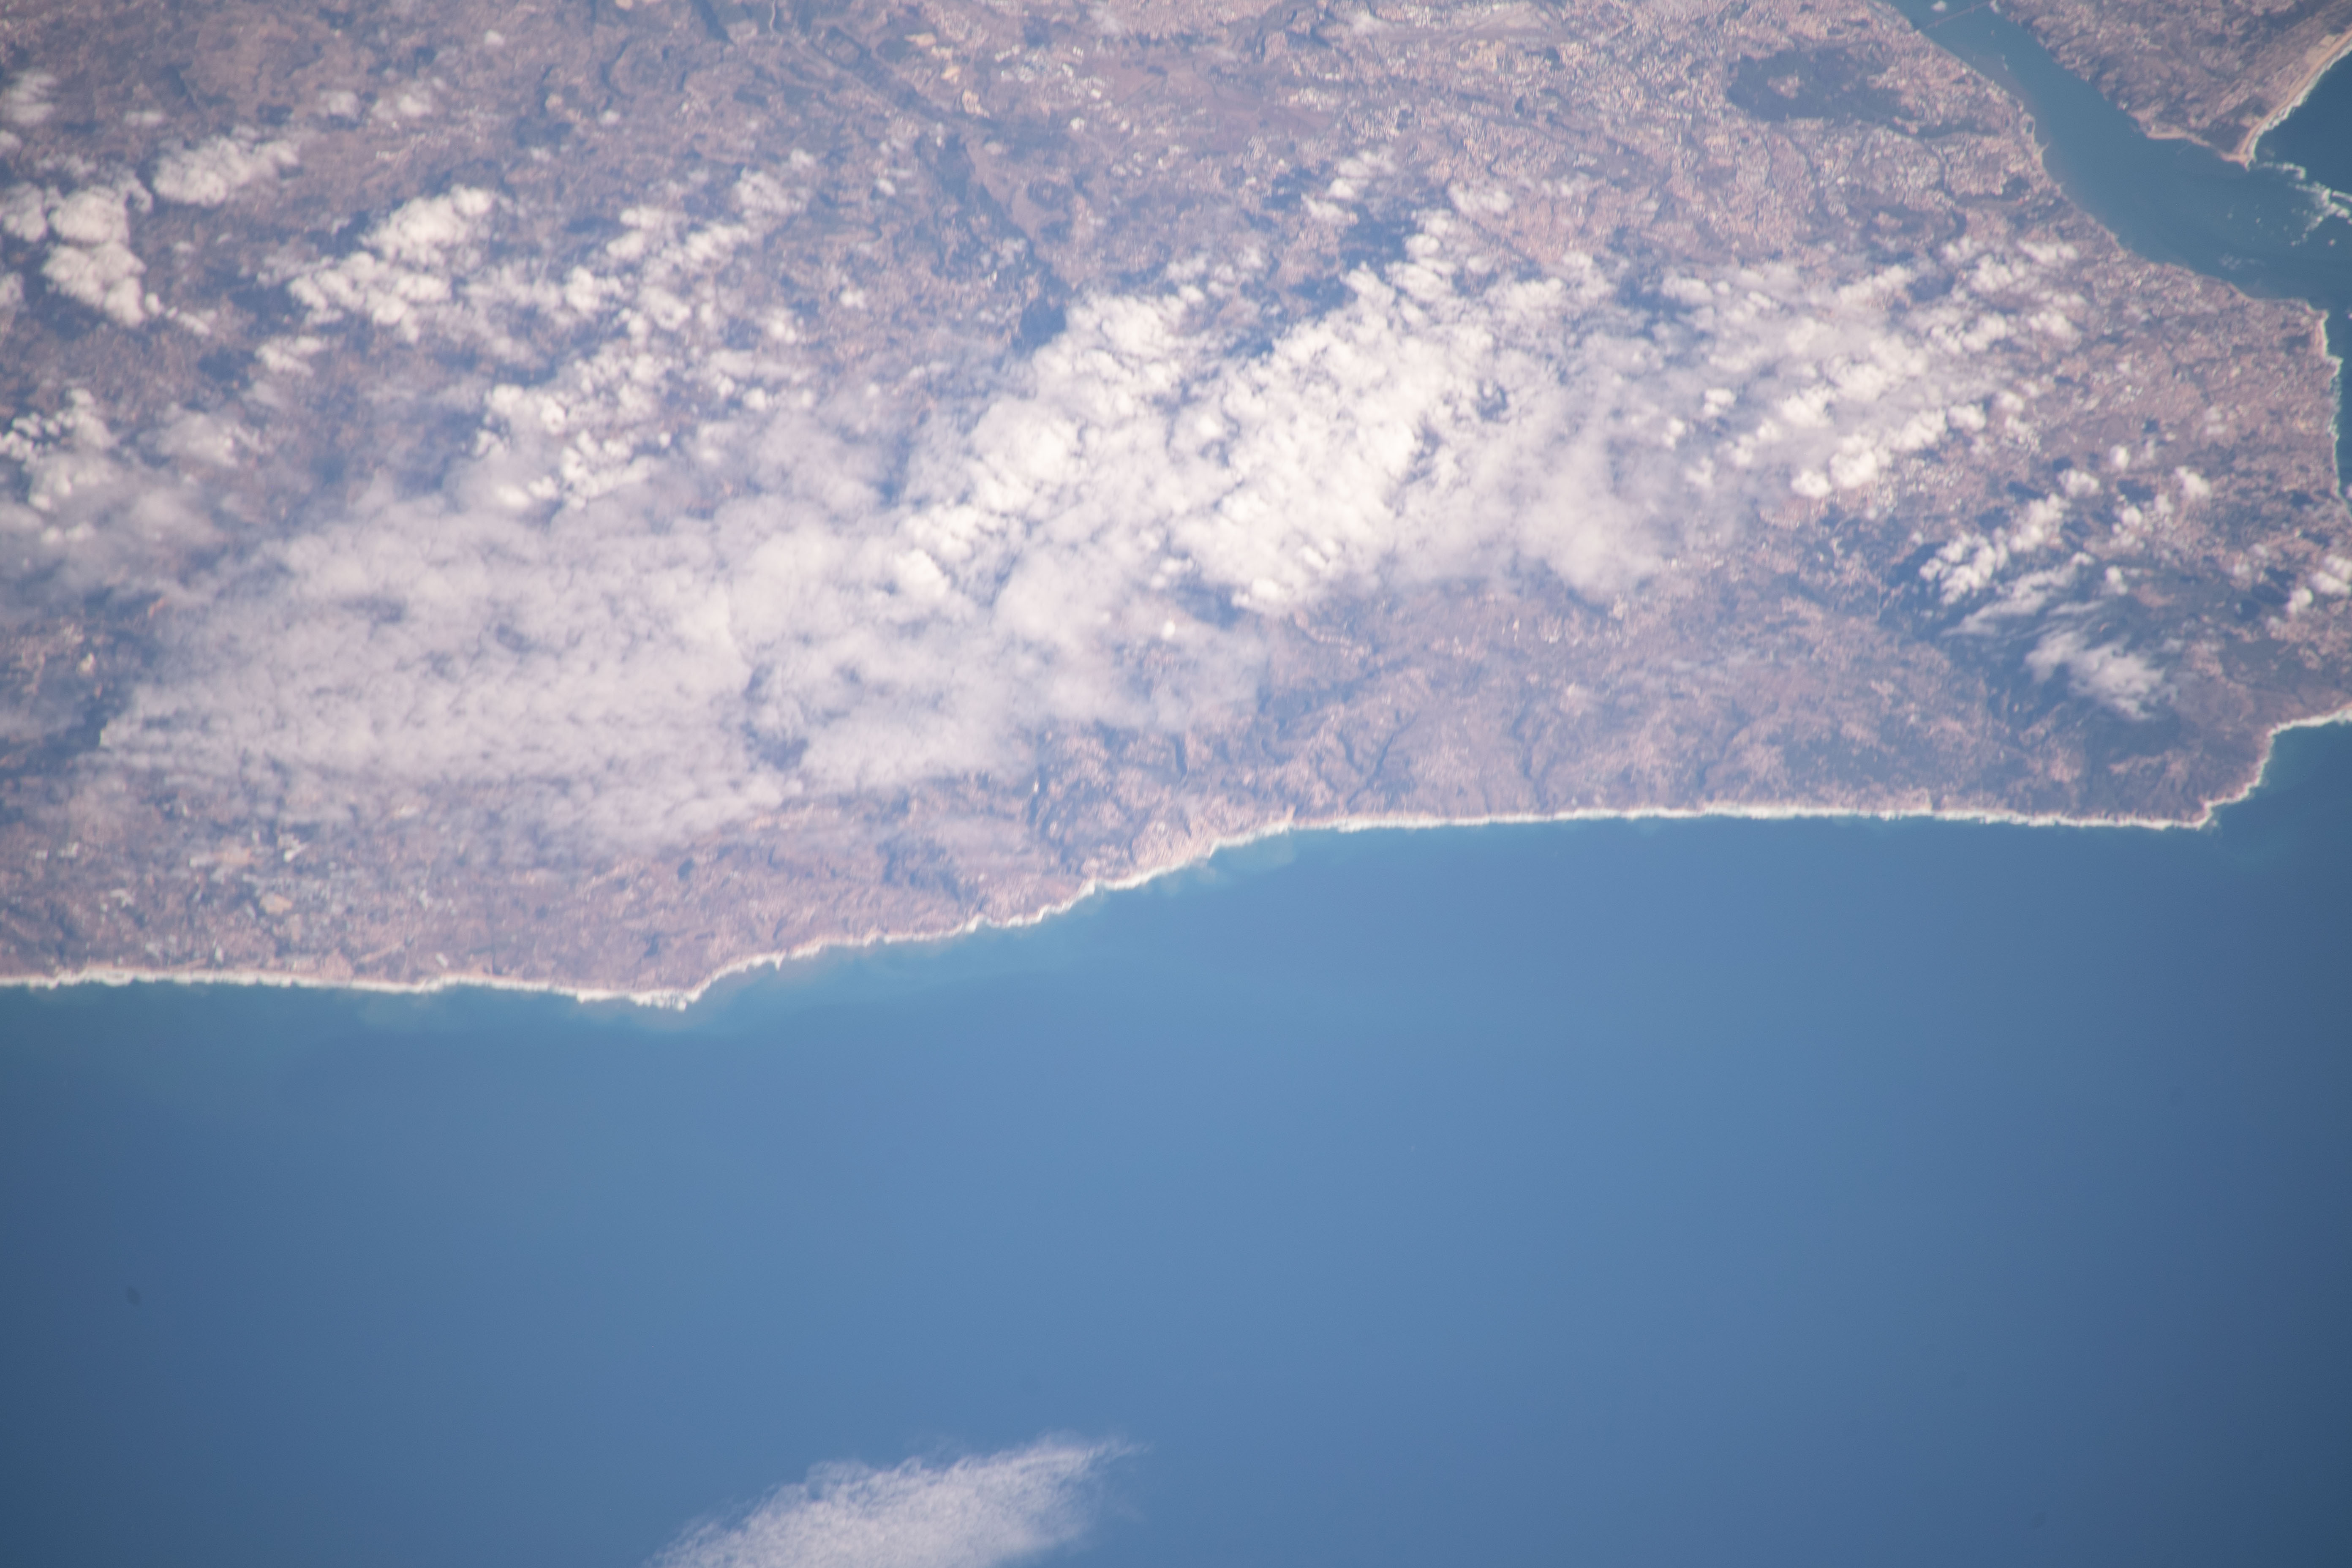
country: PORTUGAL
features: TORRES VEDRAS, ERICEIRA
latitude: 39.0
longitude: -9.4
